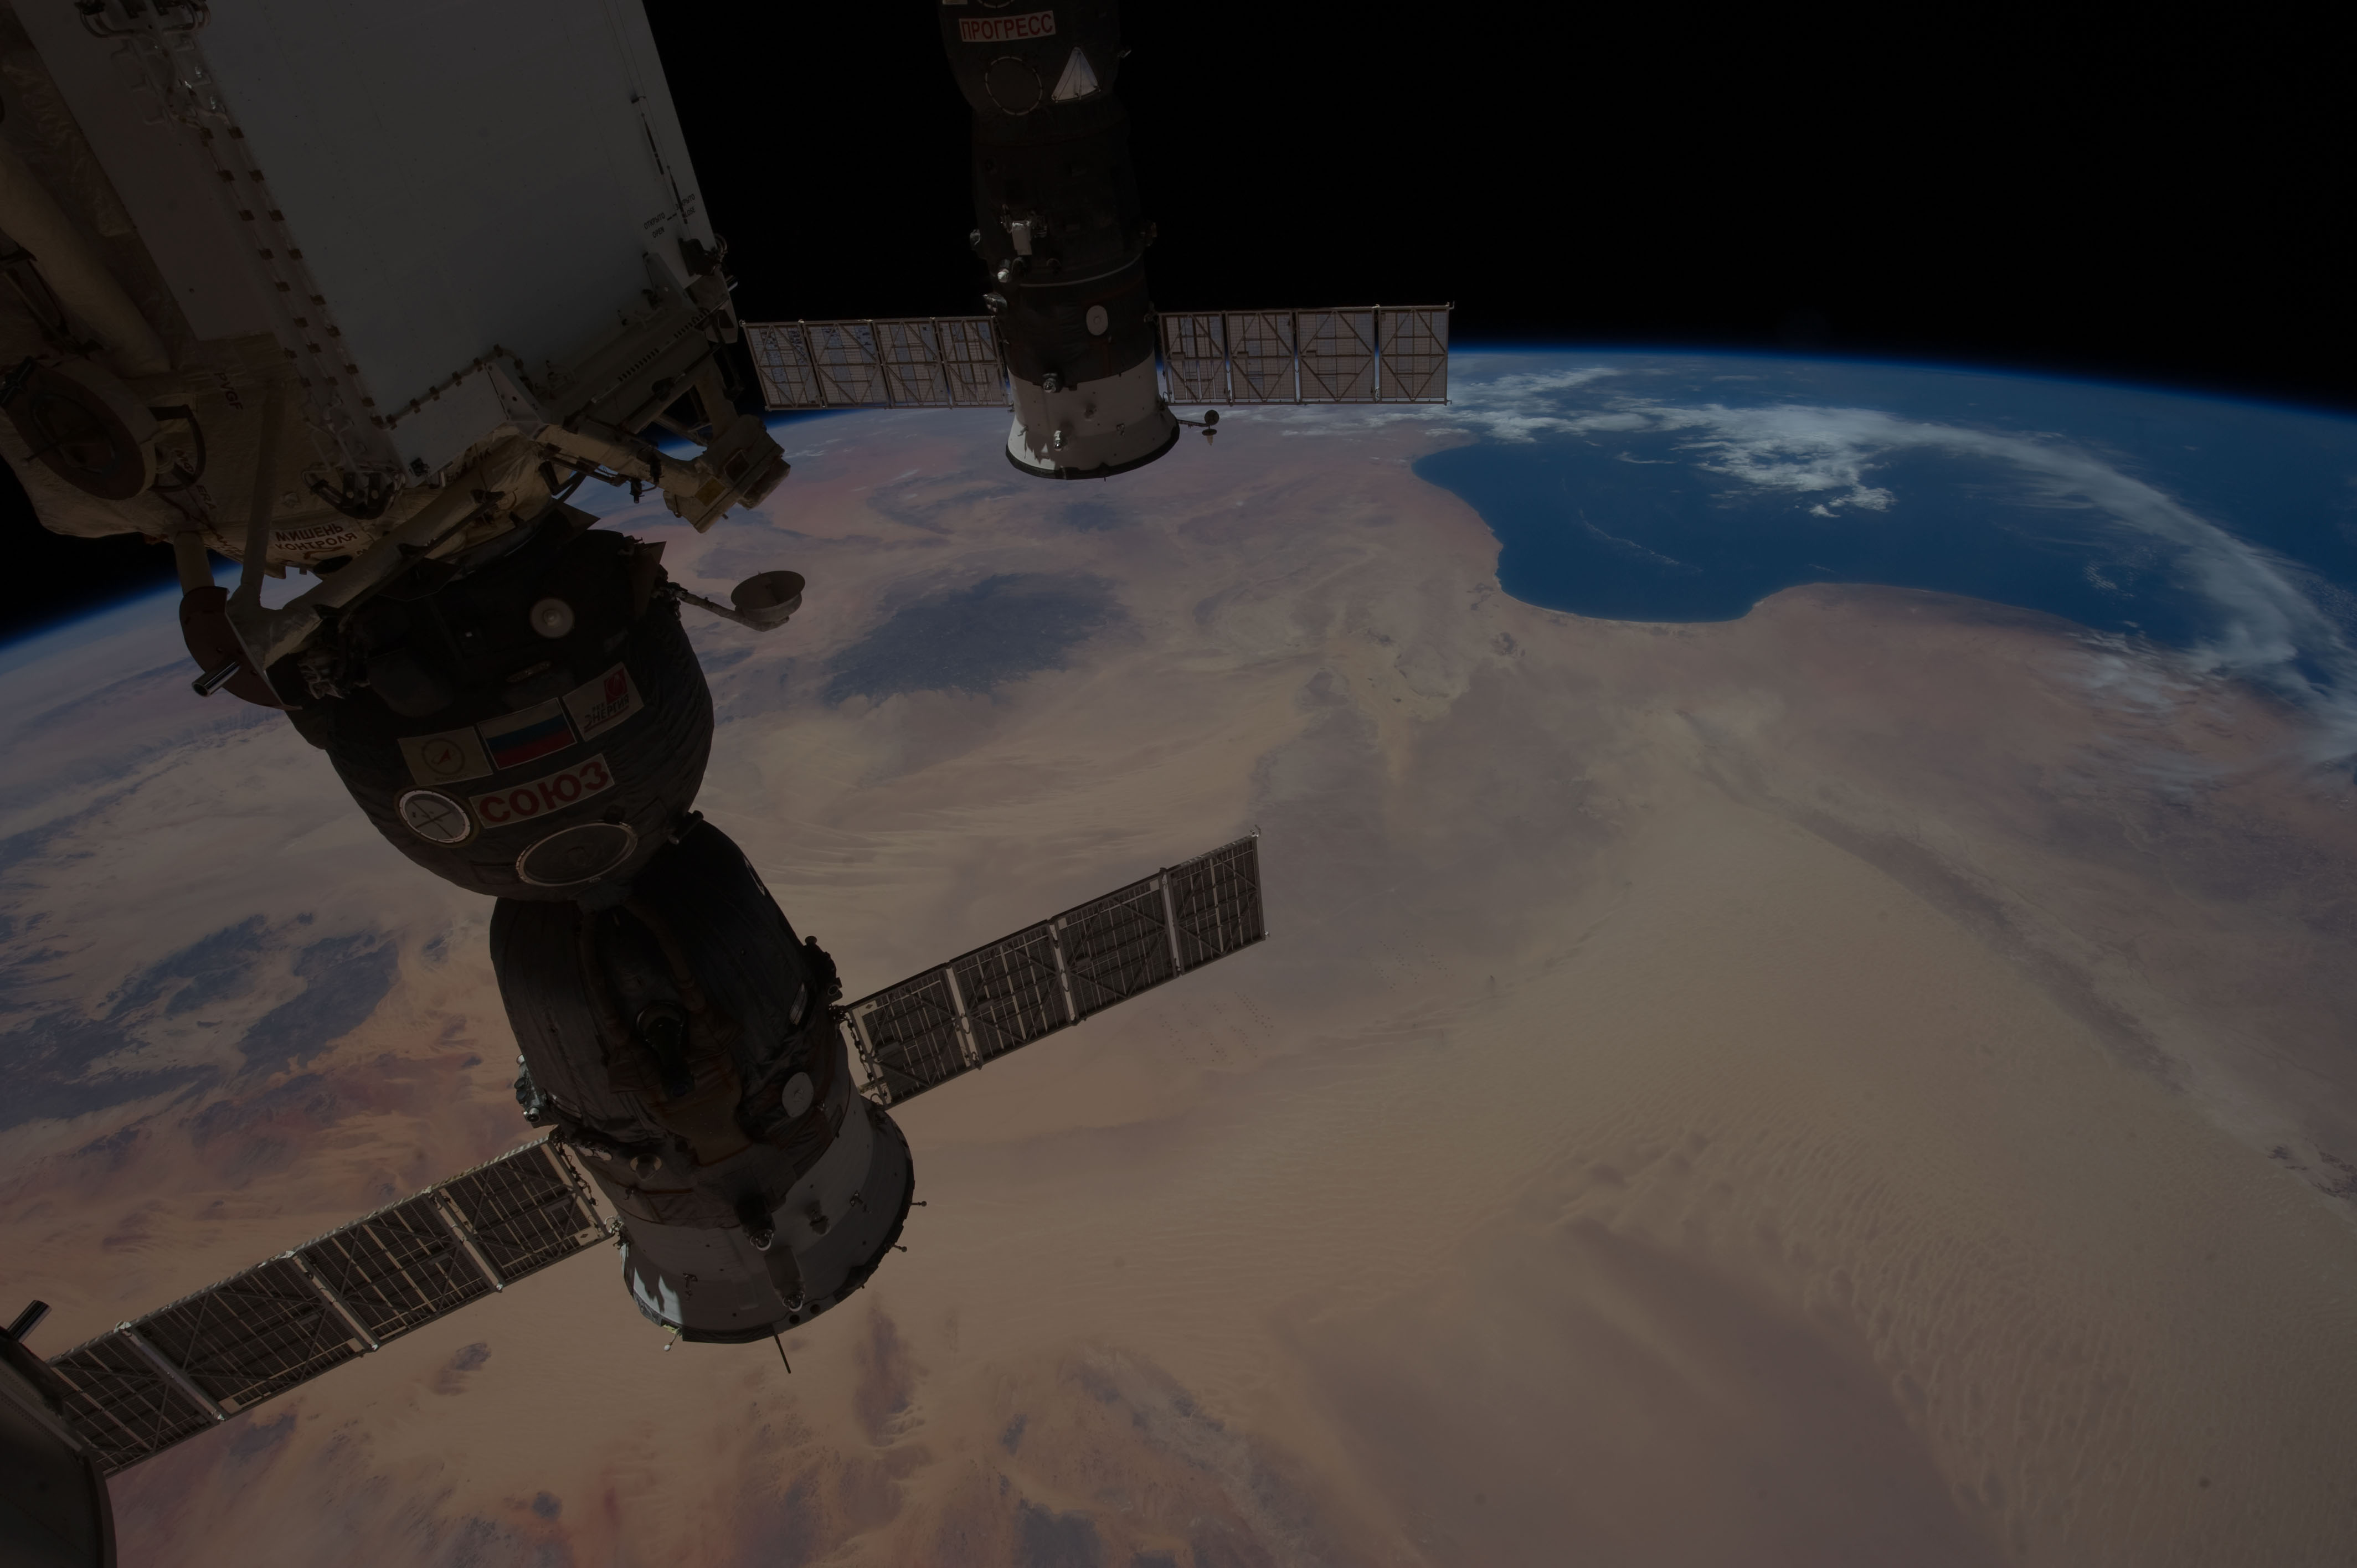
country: LIBYA
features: PAN-CALANSCIO SAND SEA, HARUJ, ISS
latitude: 28.5
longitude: 20.0
